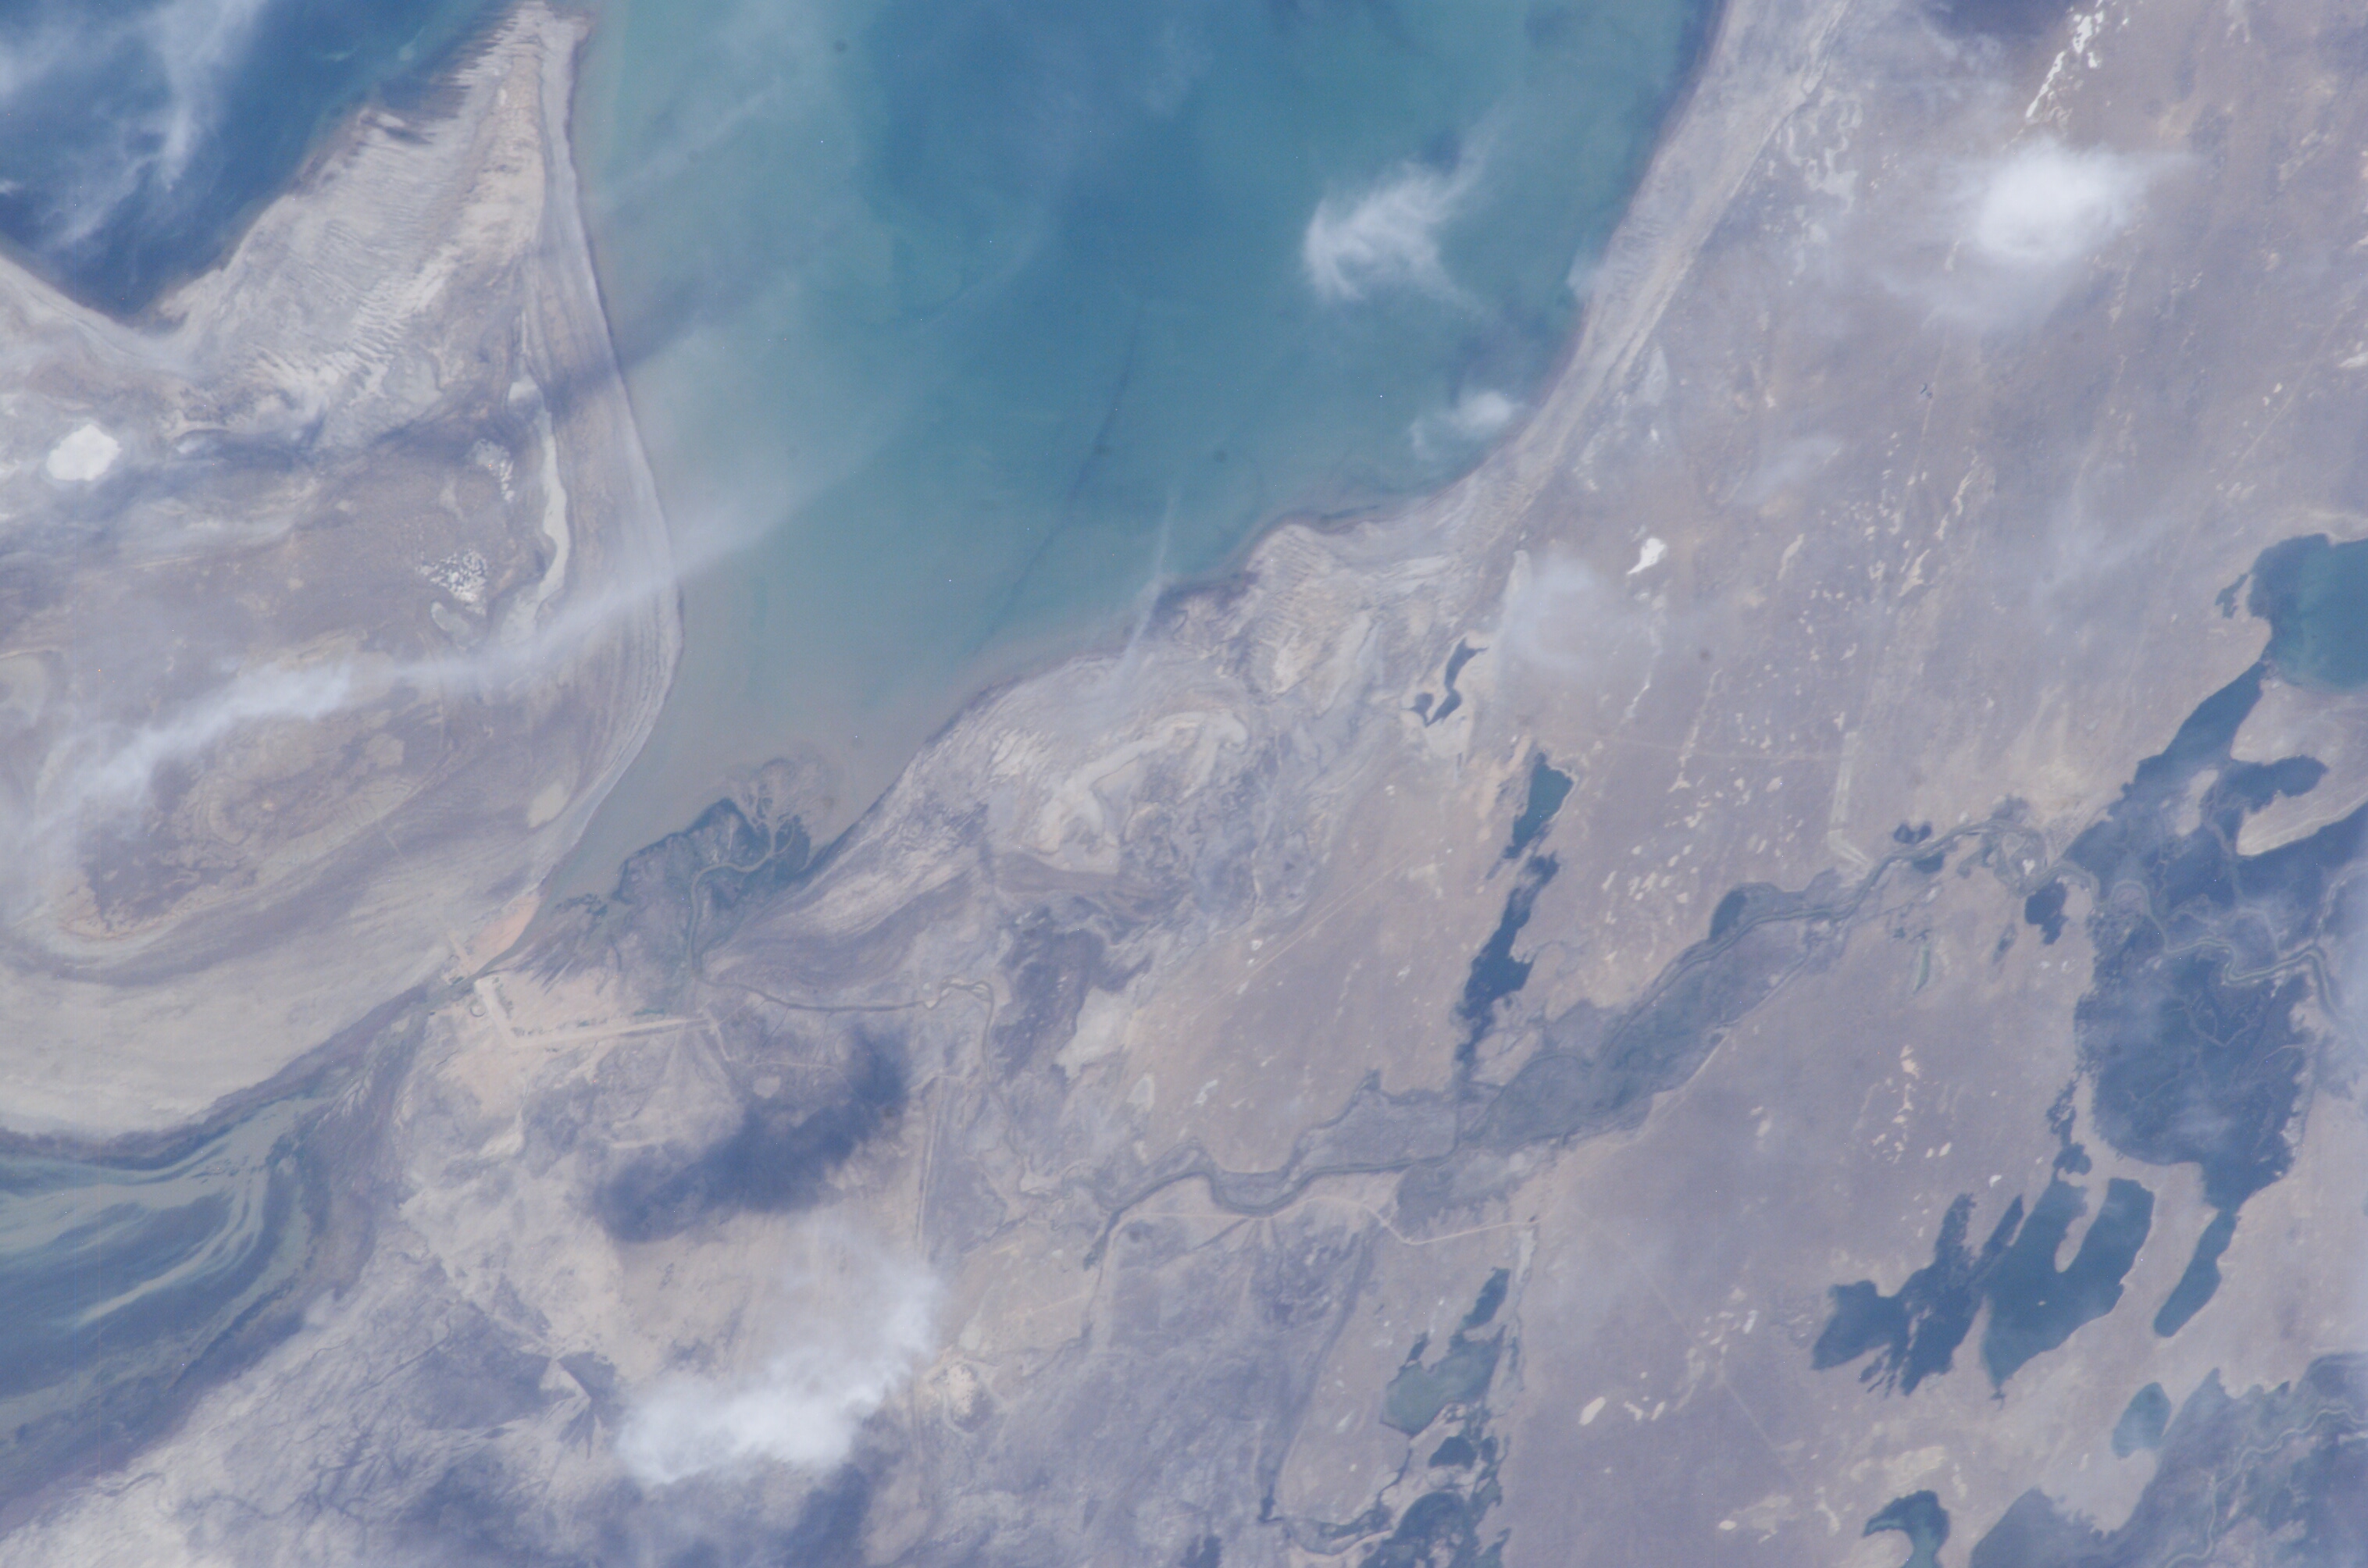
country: KAZAKHSTAN
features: ARAL SEA BAYS, NE. COAST
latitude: 46.0
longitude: 61.0
